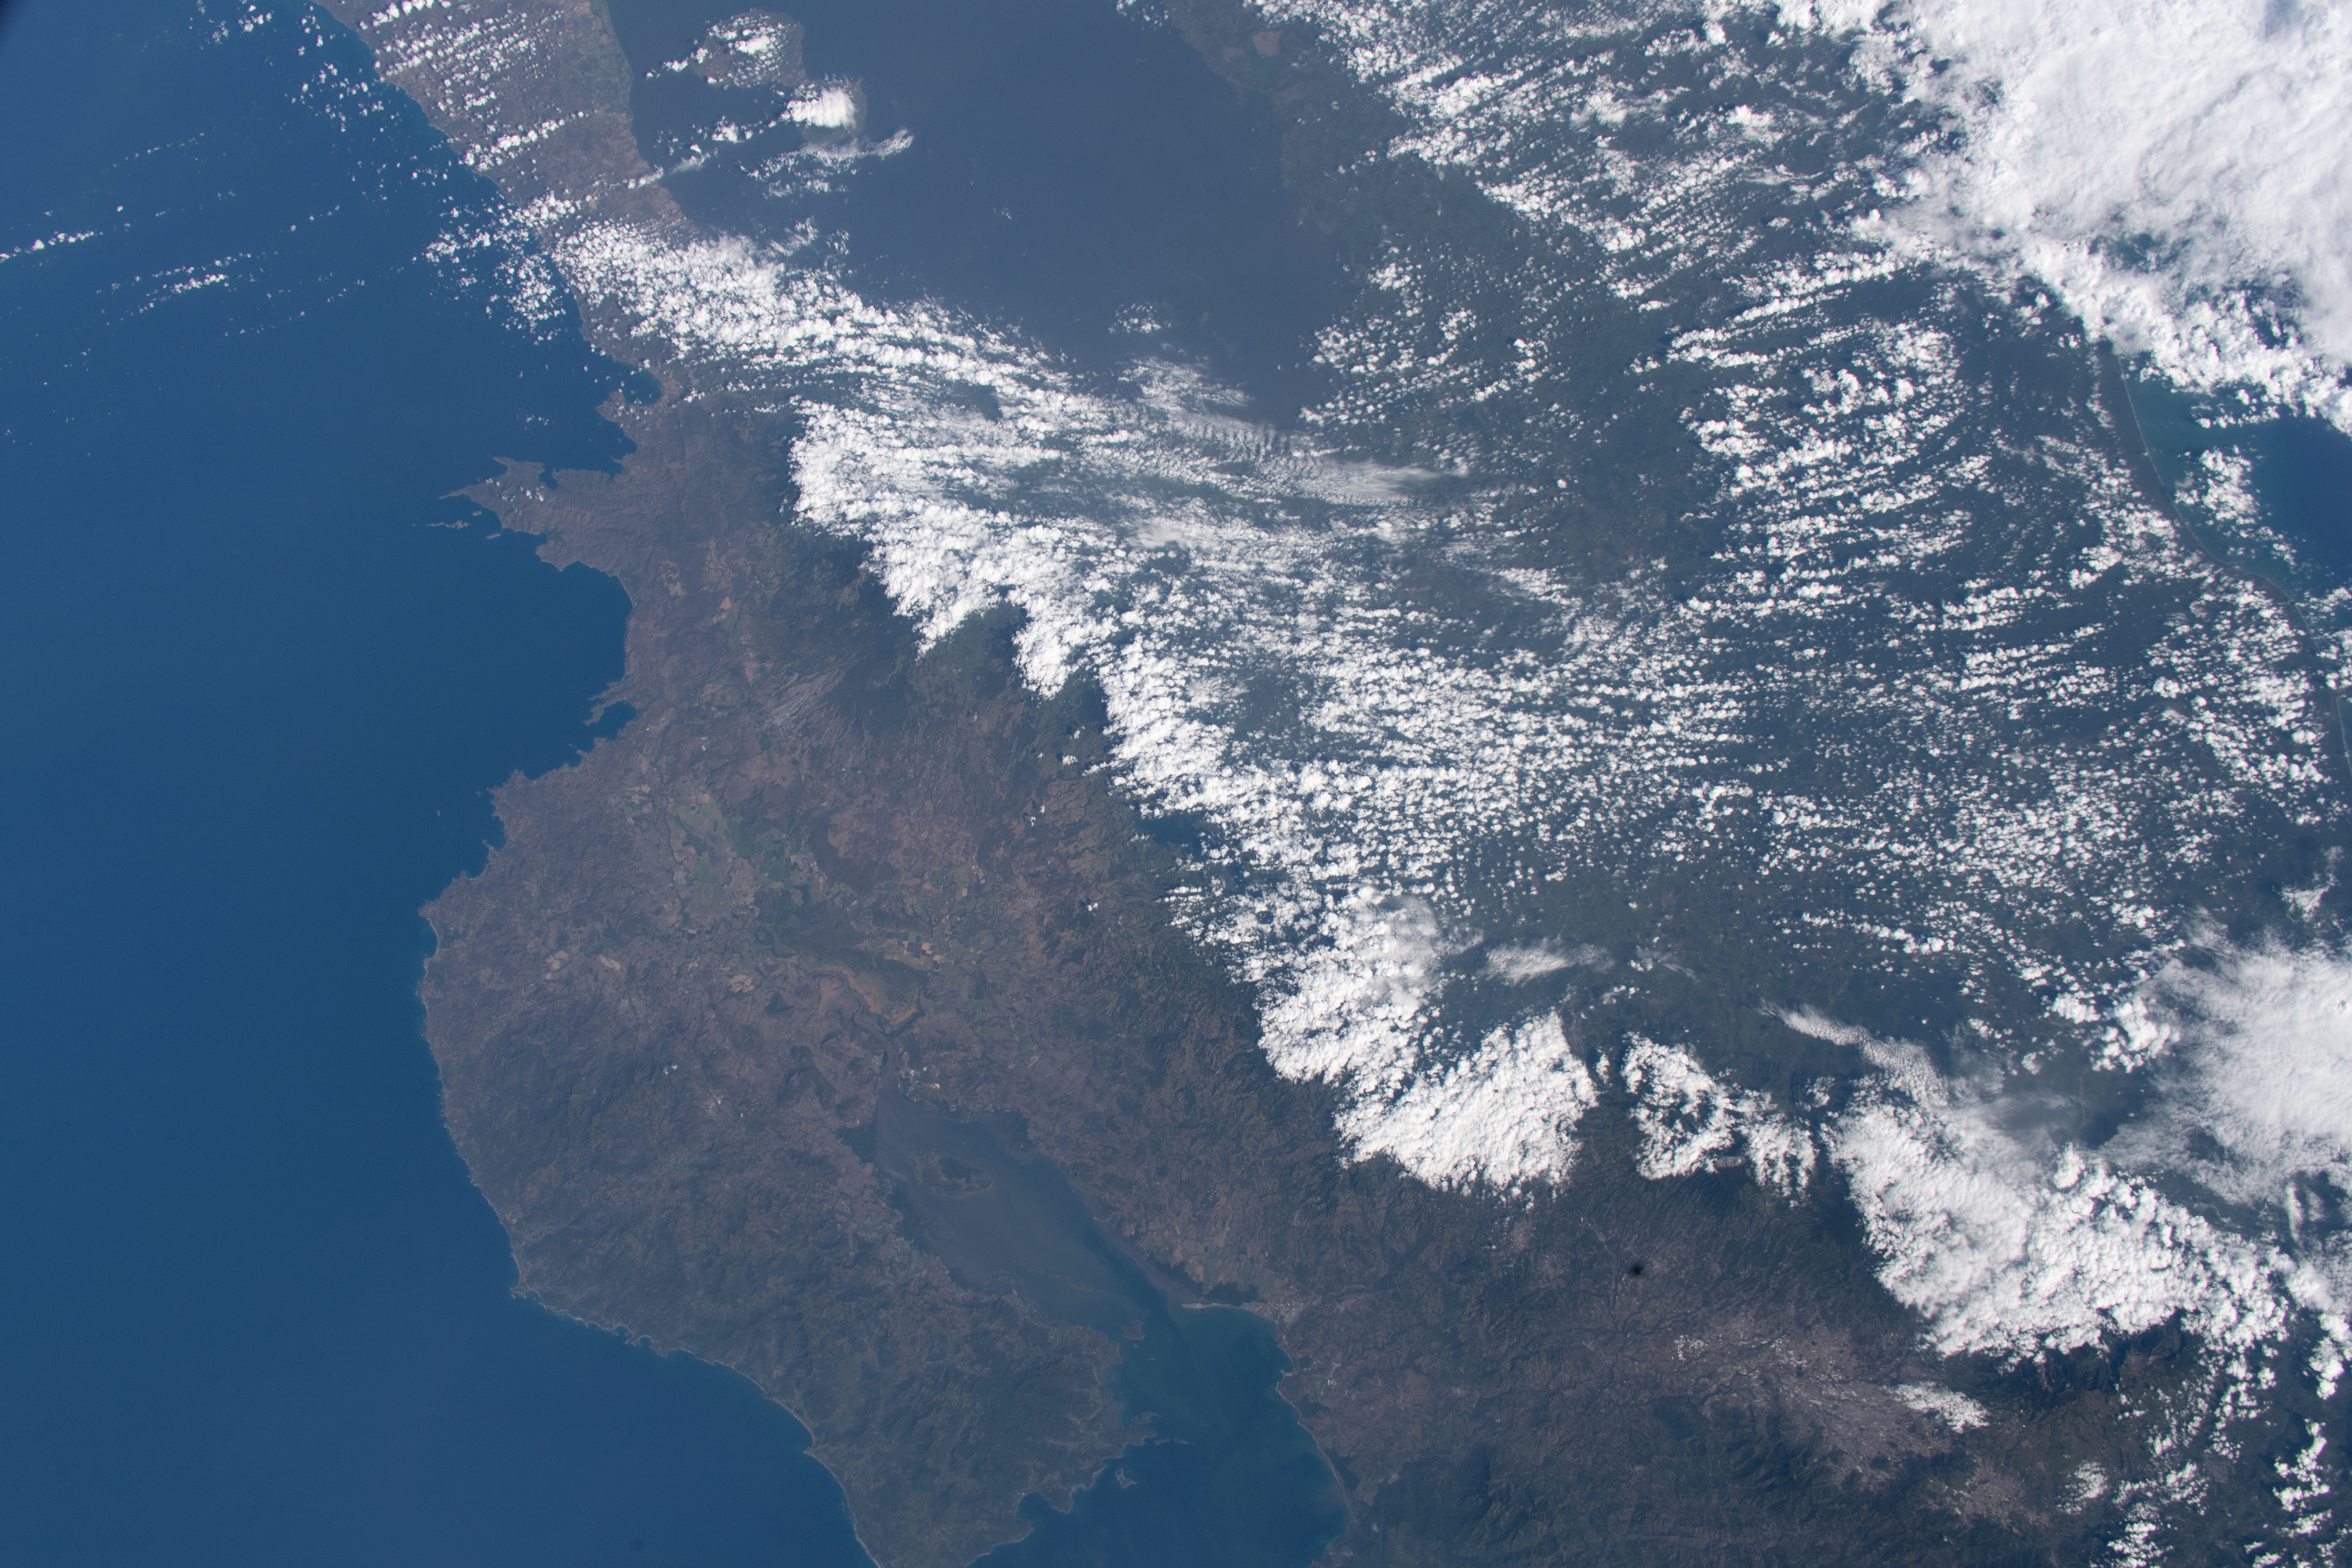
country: COSTA RICA
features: GULF OF PAPAGAYO, GULF OF NICOYA, LAKE ARENAL, VOLCAN ARENAL
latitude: 10.5
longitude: -85.0
